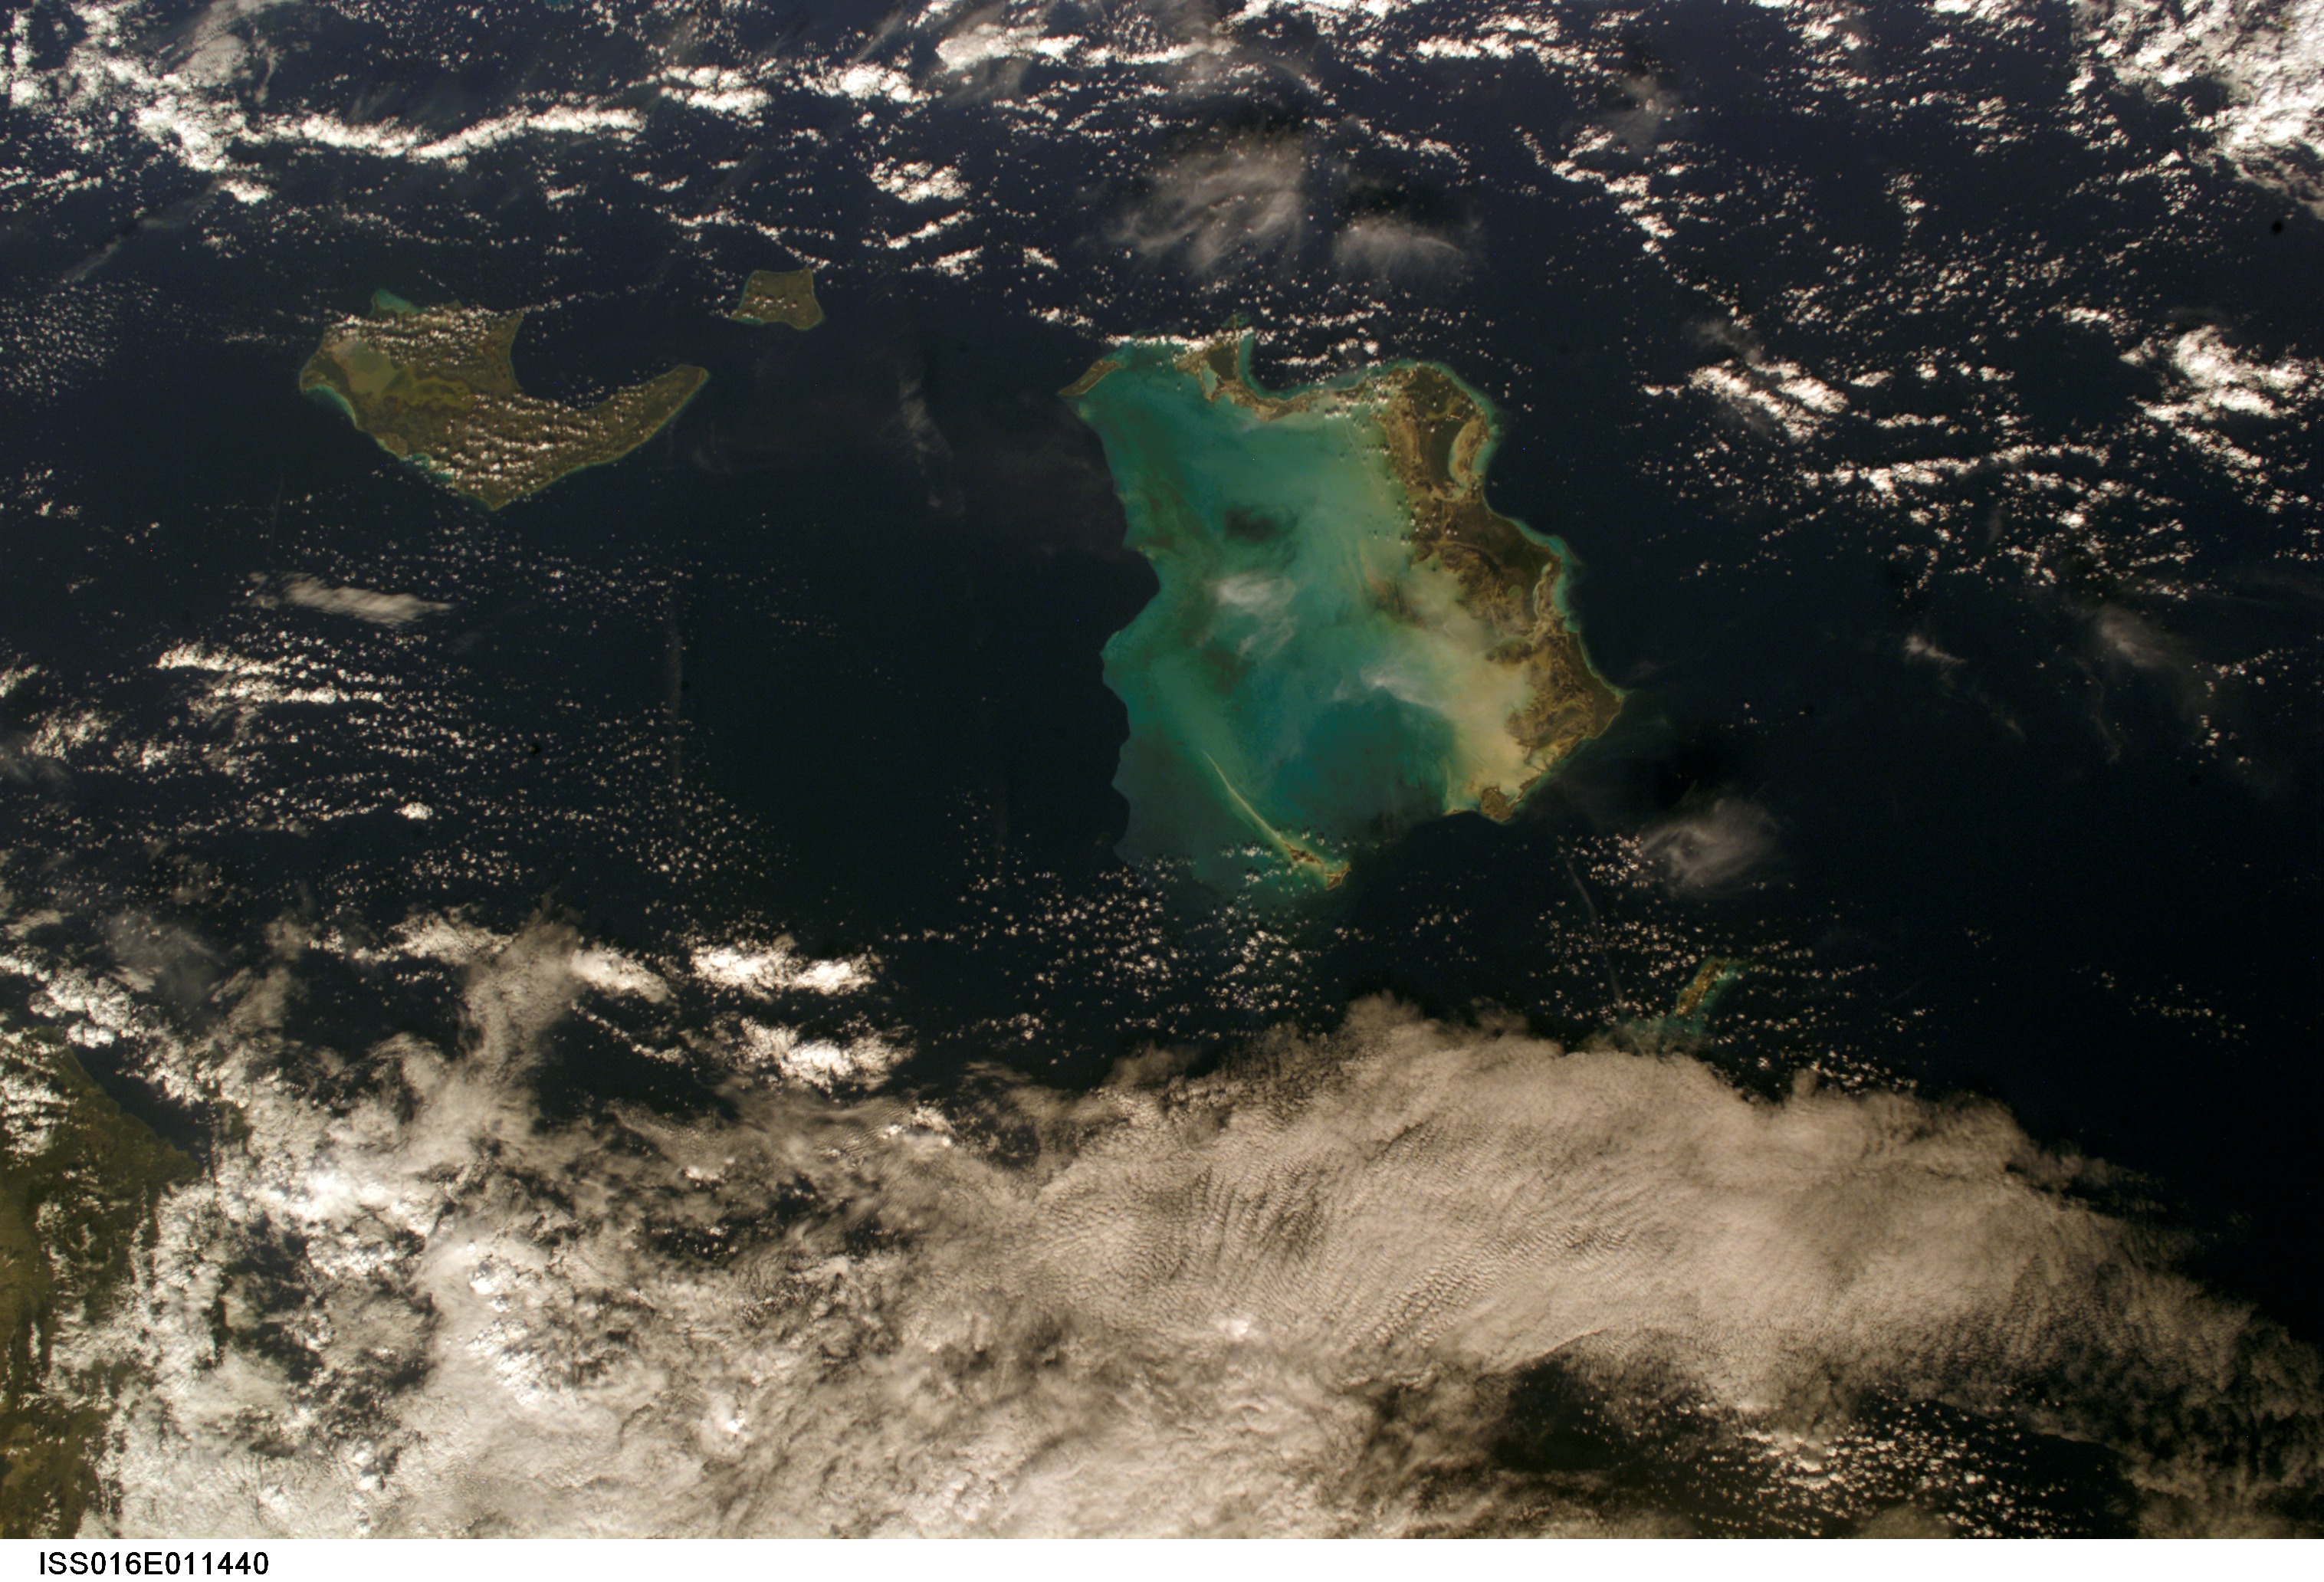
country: TURKS AND CAICOS IS.
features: GREAT INAGUA IS., CAICOS IS.
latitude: 21.5
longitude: -72.0
